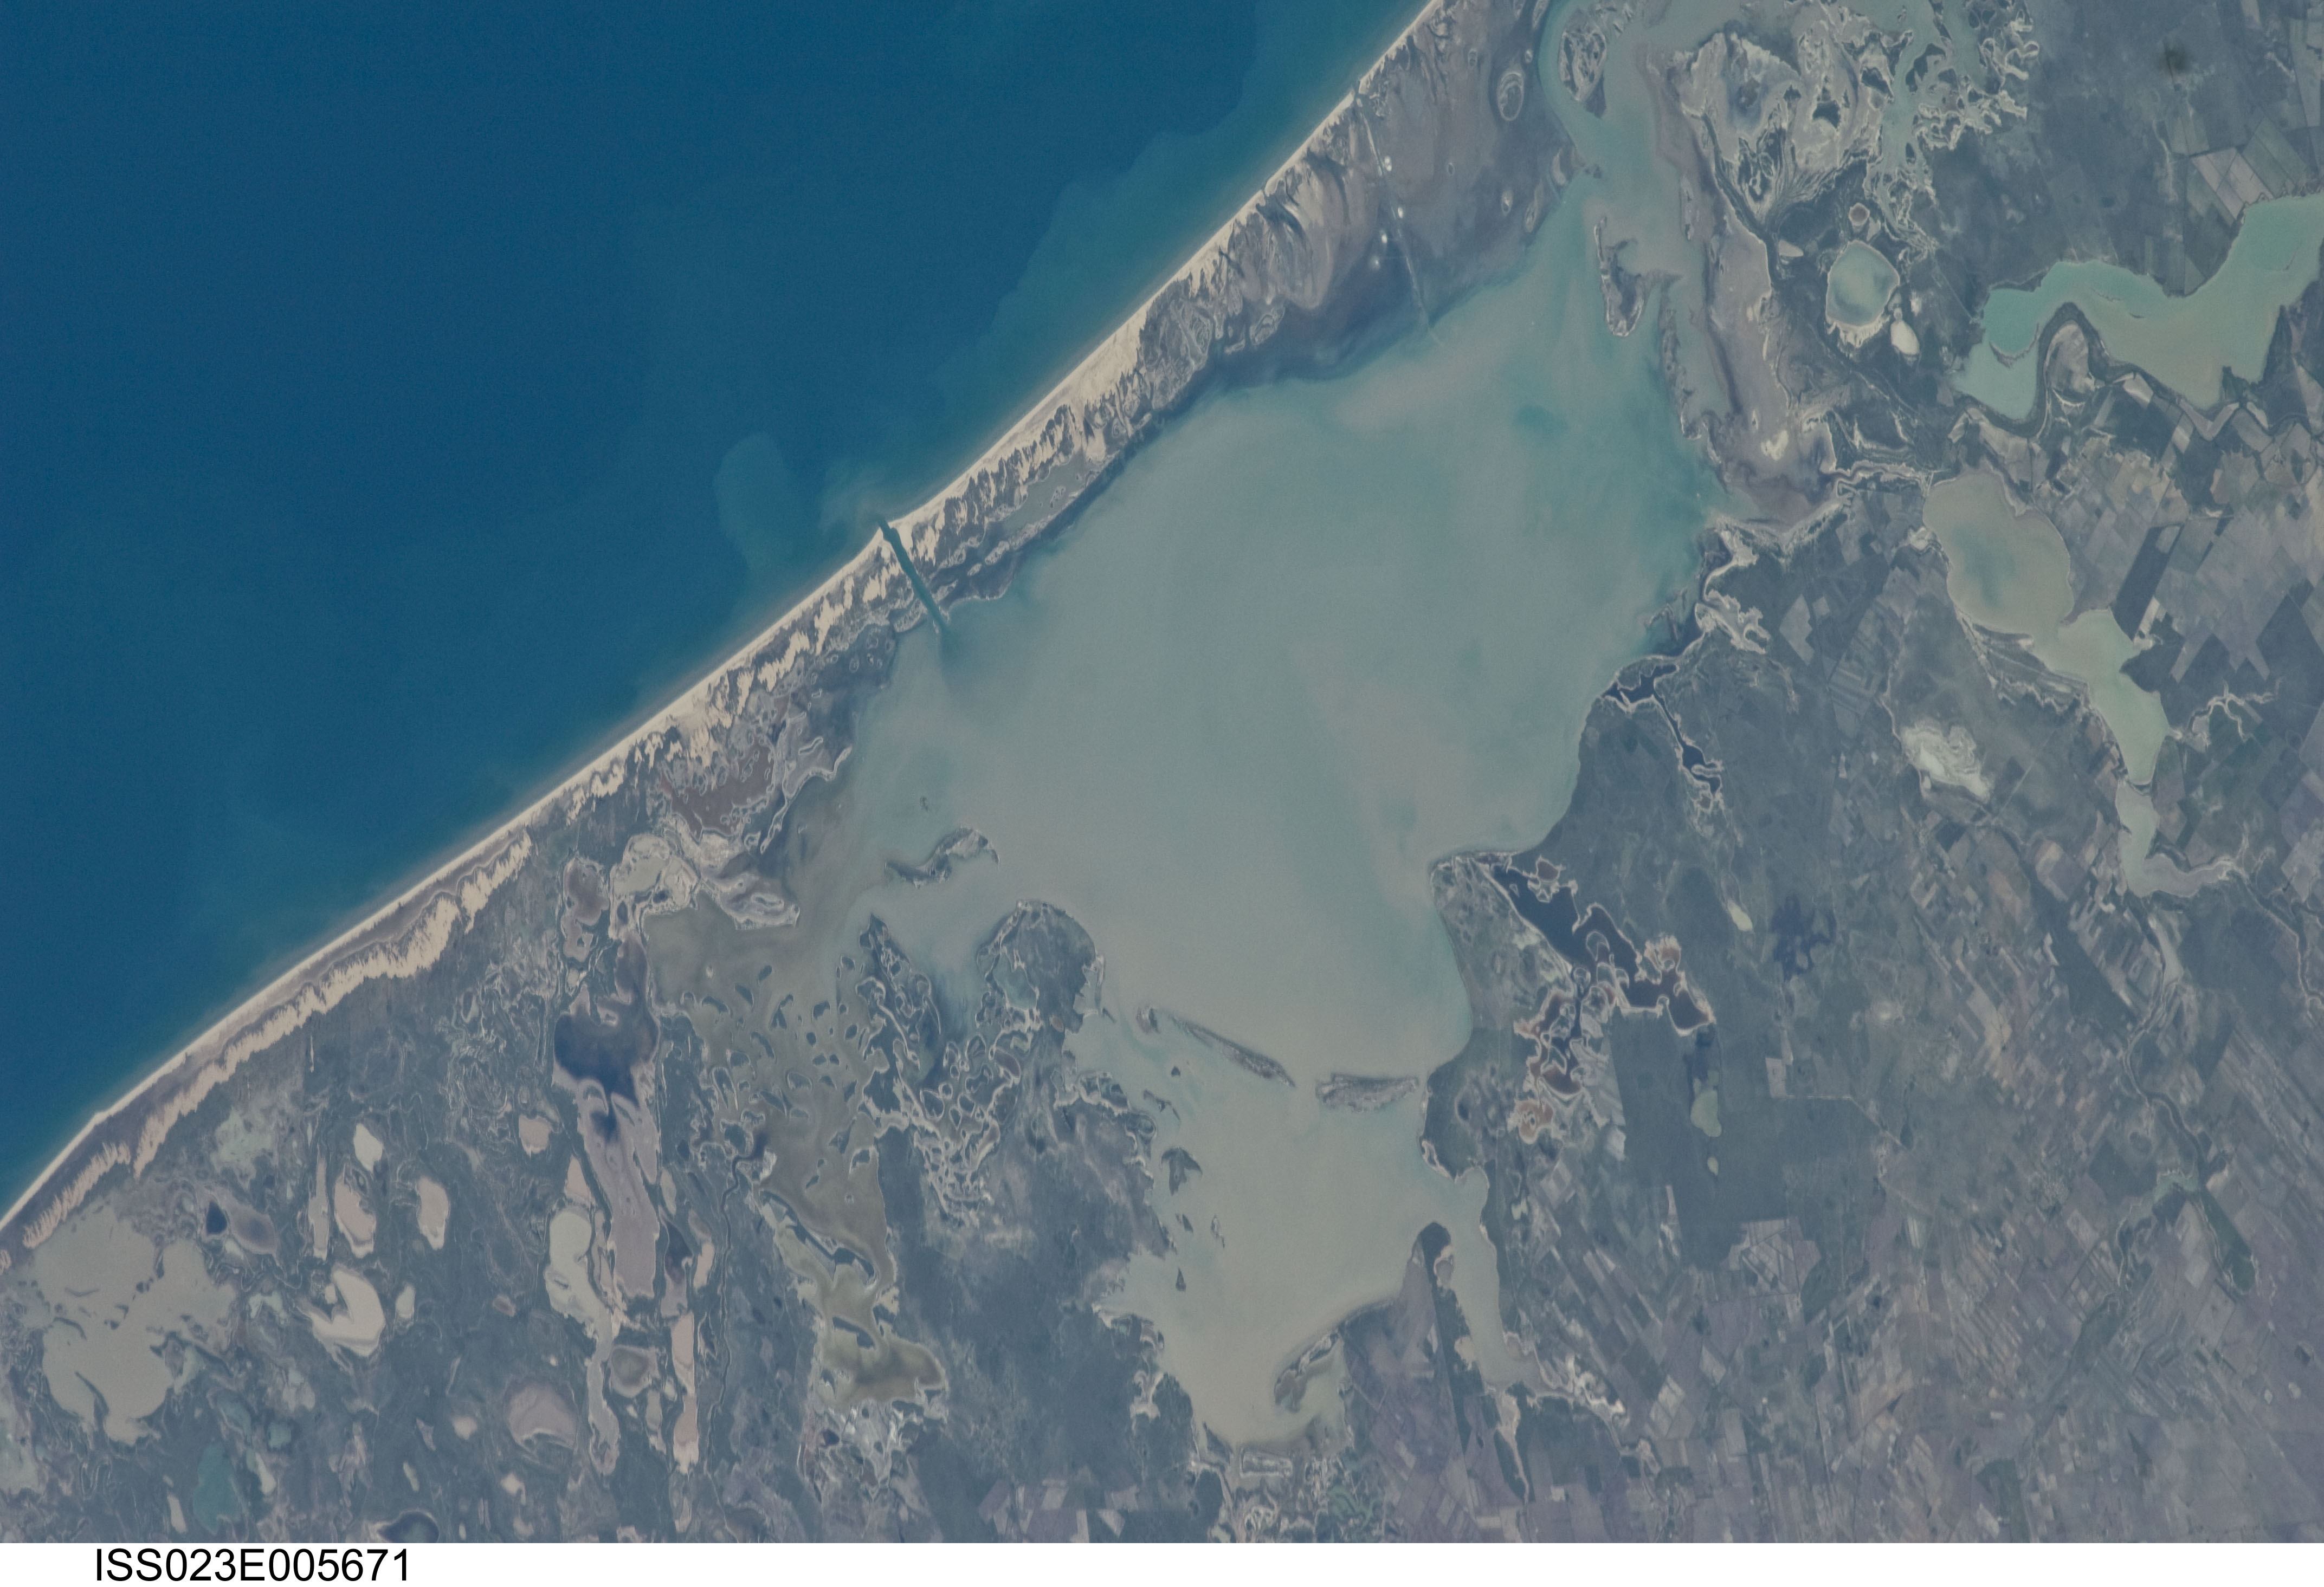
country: MEXICO
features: LAGUNA MADRE, BEACH, DUNES, WETLANDS
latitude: 25.2
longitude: -97.6
